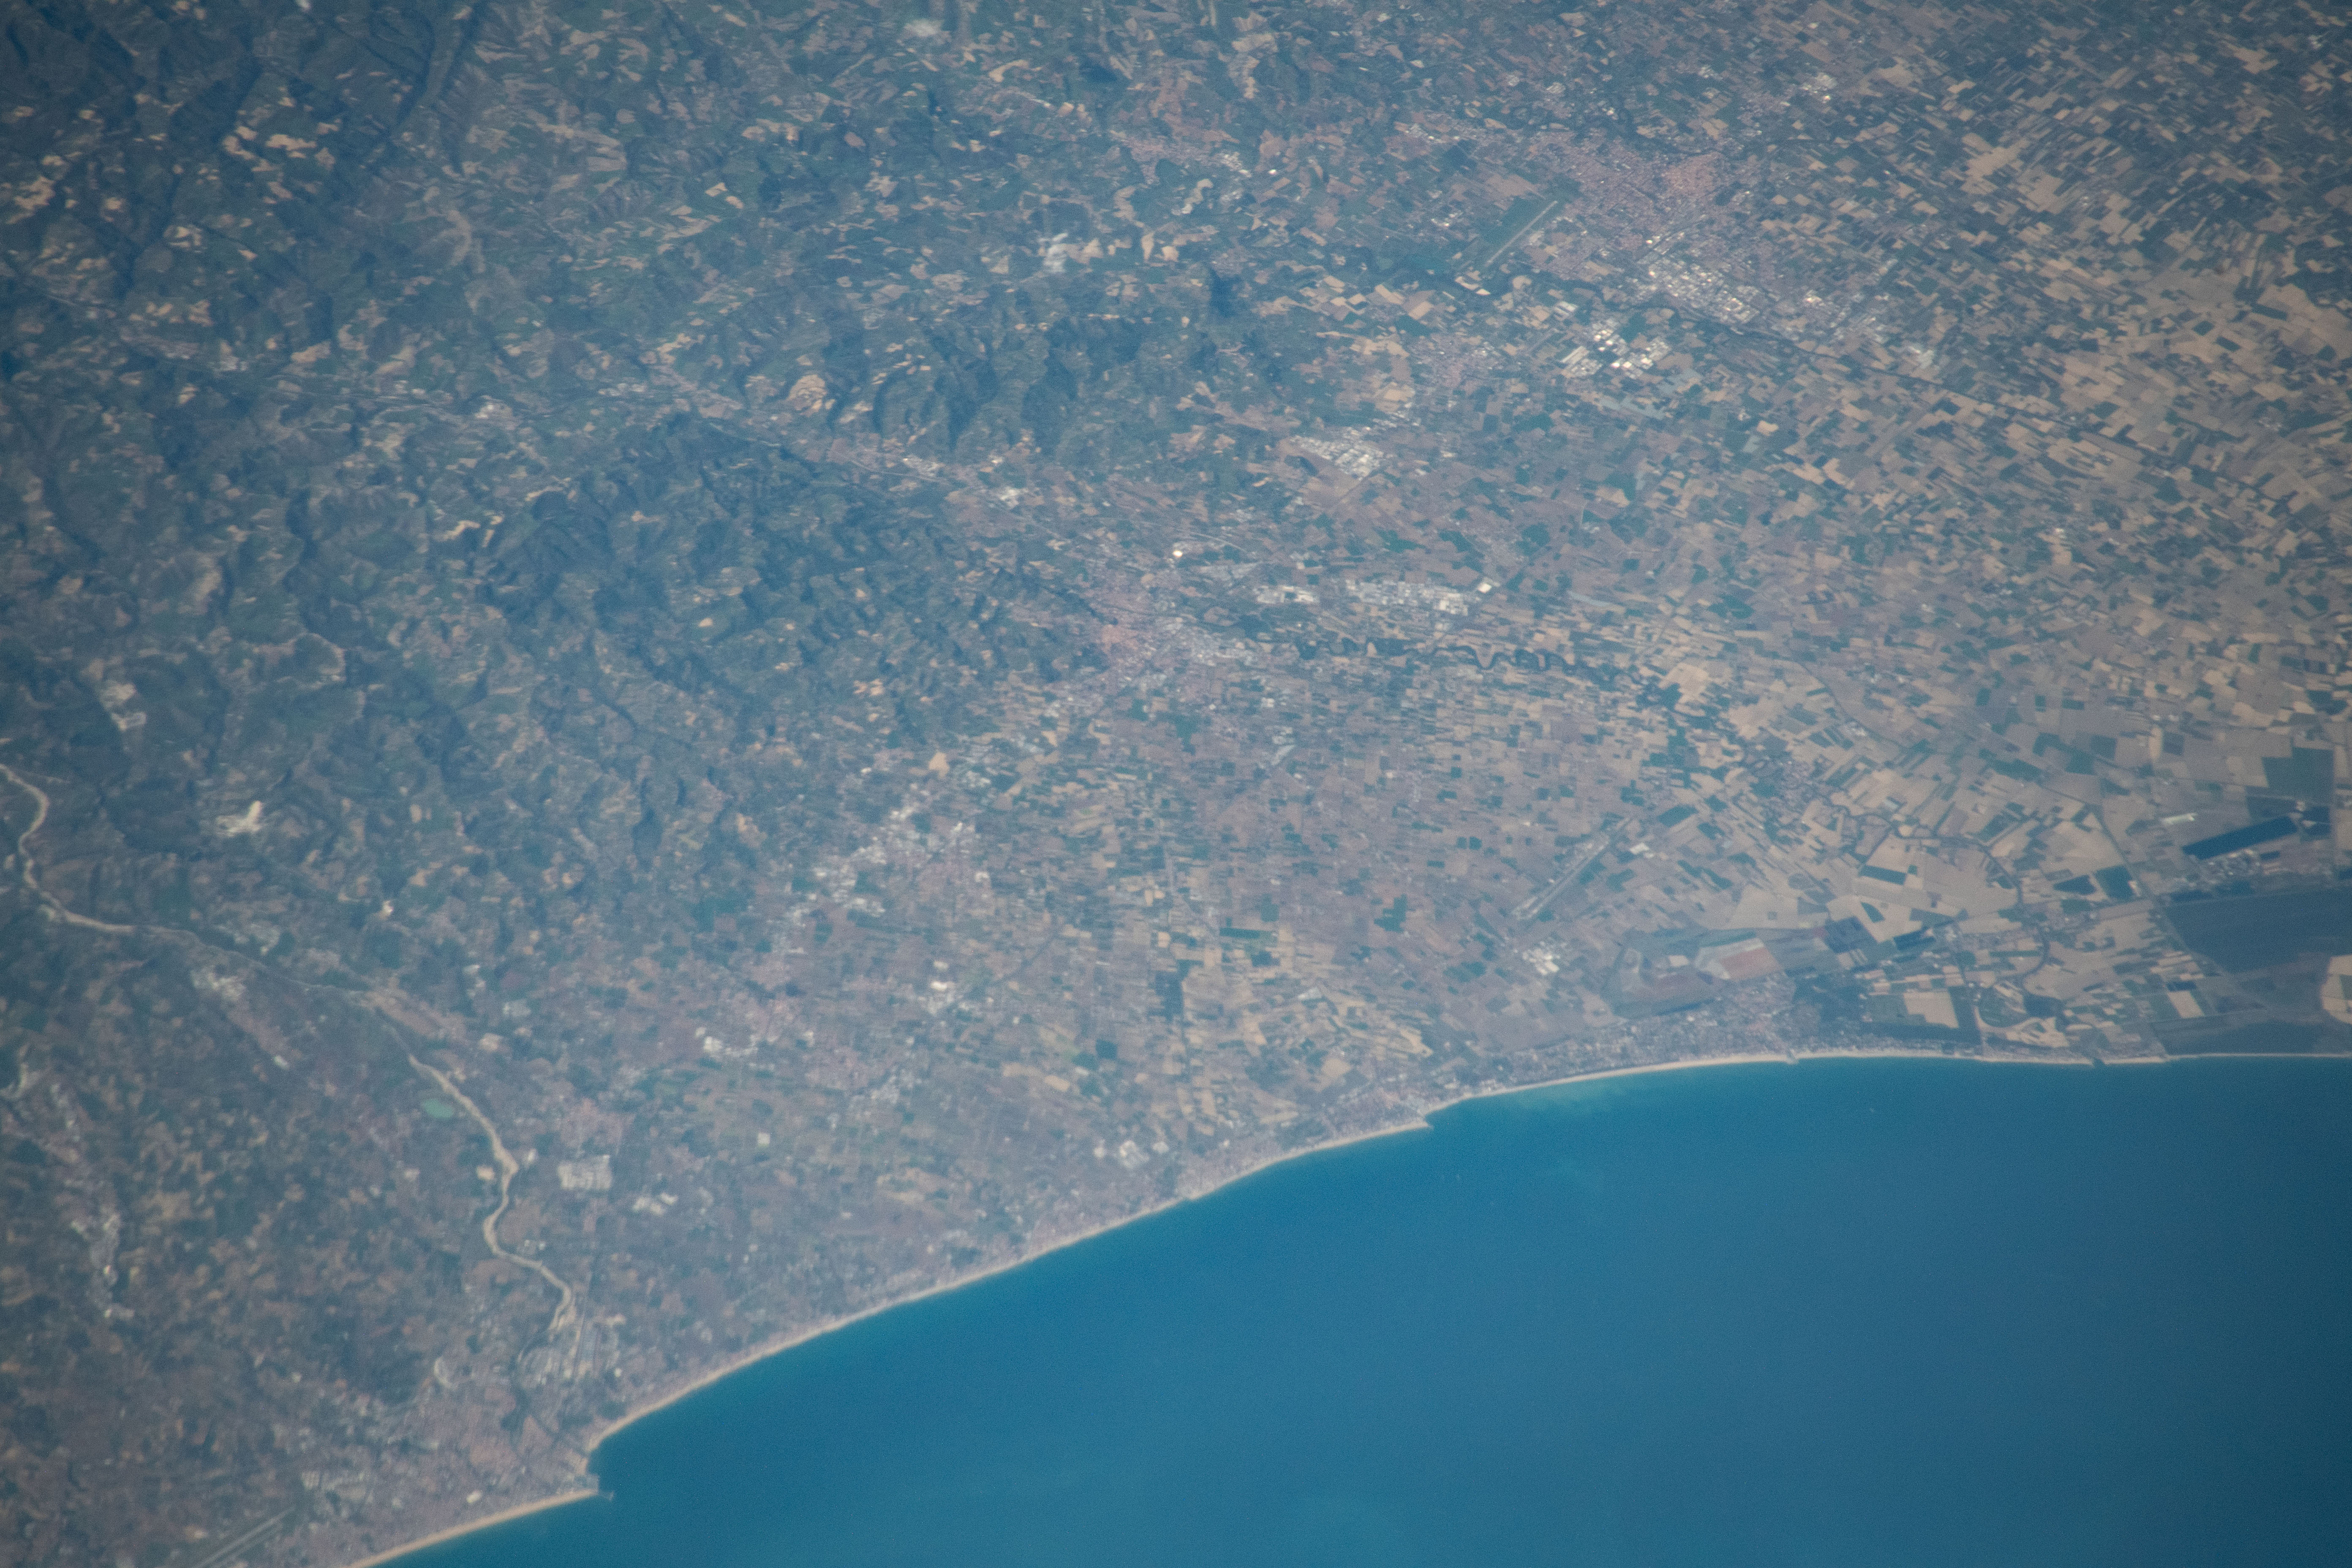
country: ITALY
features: ADRIATIC SEA, APENNINE MOUNTAINS, NORTH EAST ITALY
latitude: 44.1
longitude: 12.3
